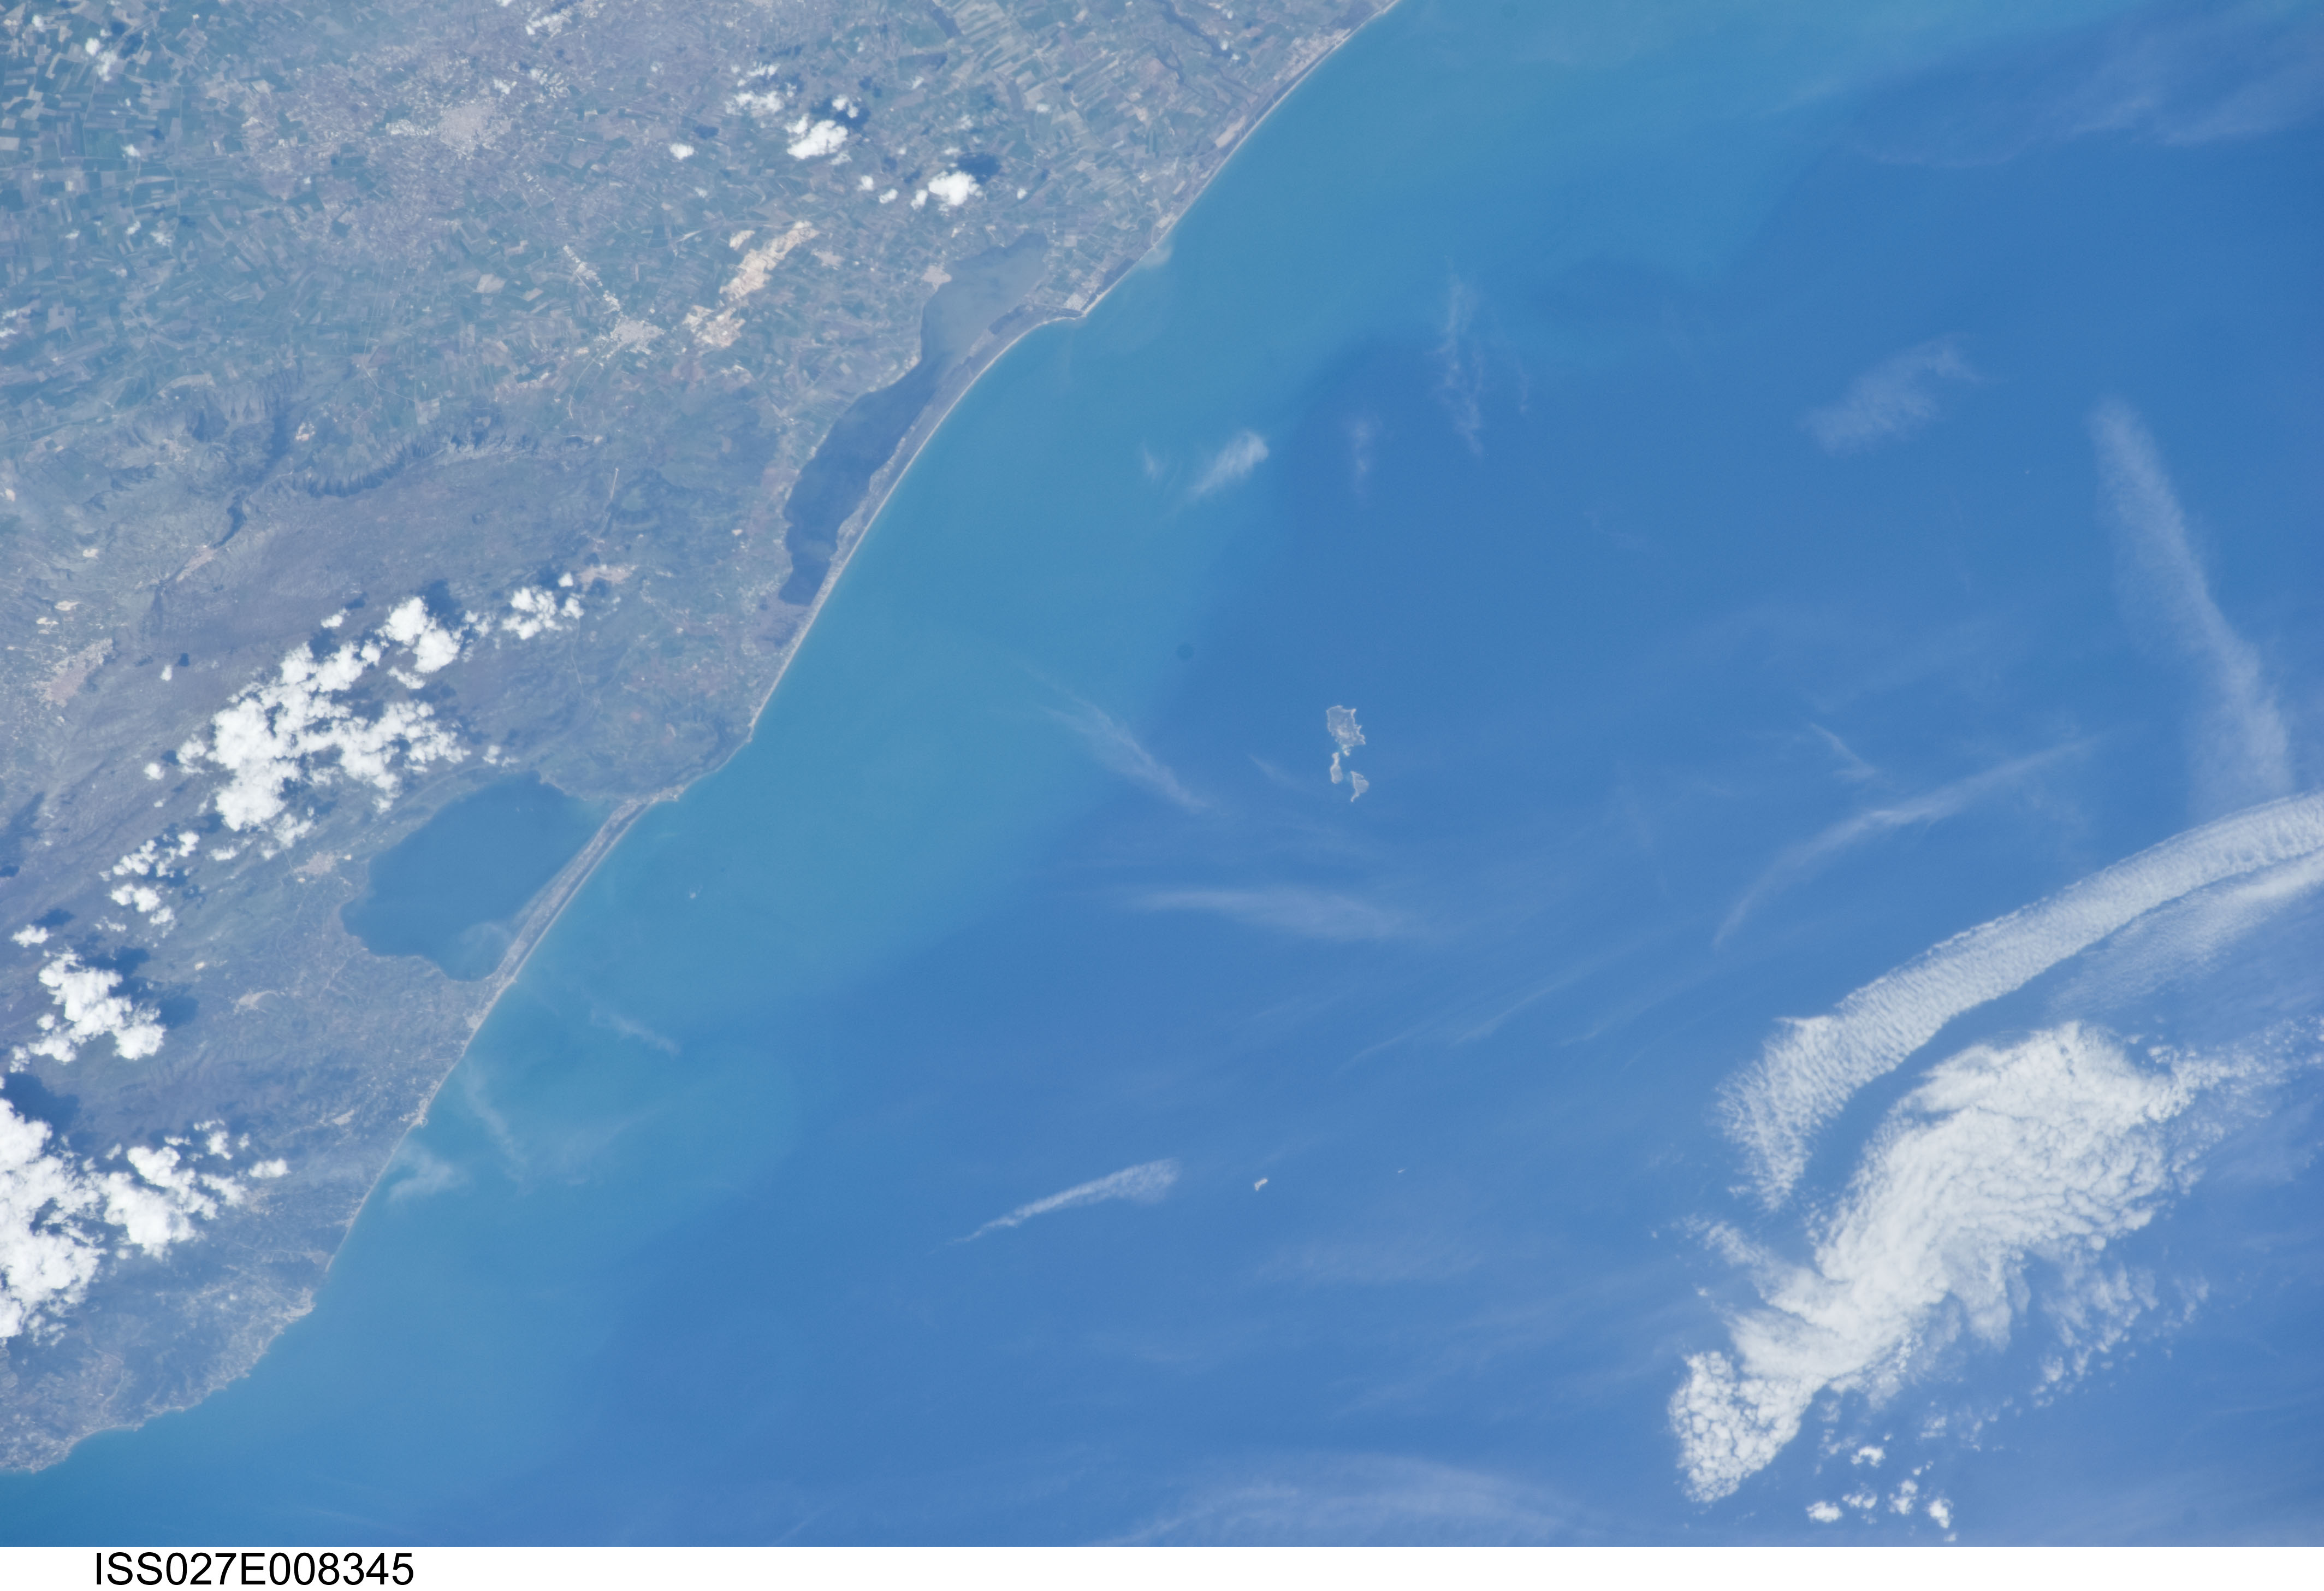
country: ITALY
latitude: 42.1
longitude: 15.5
